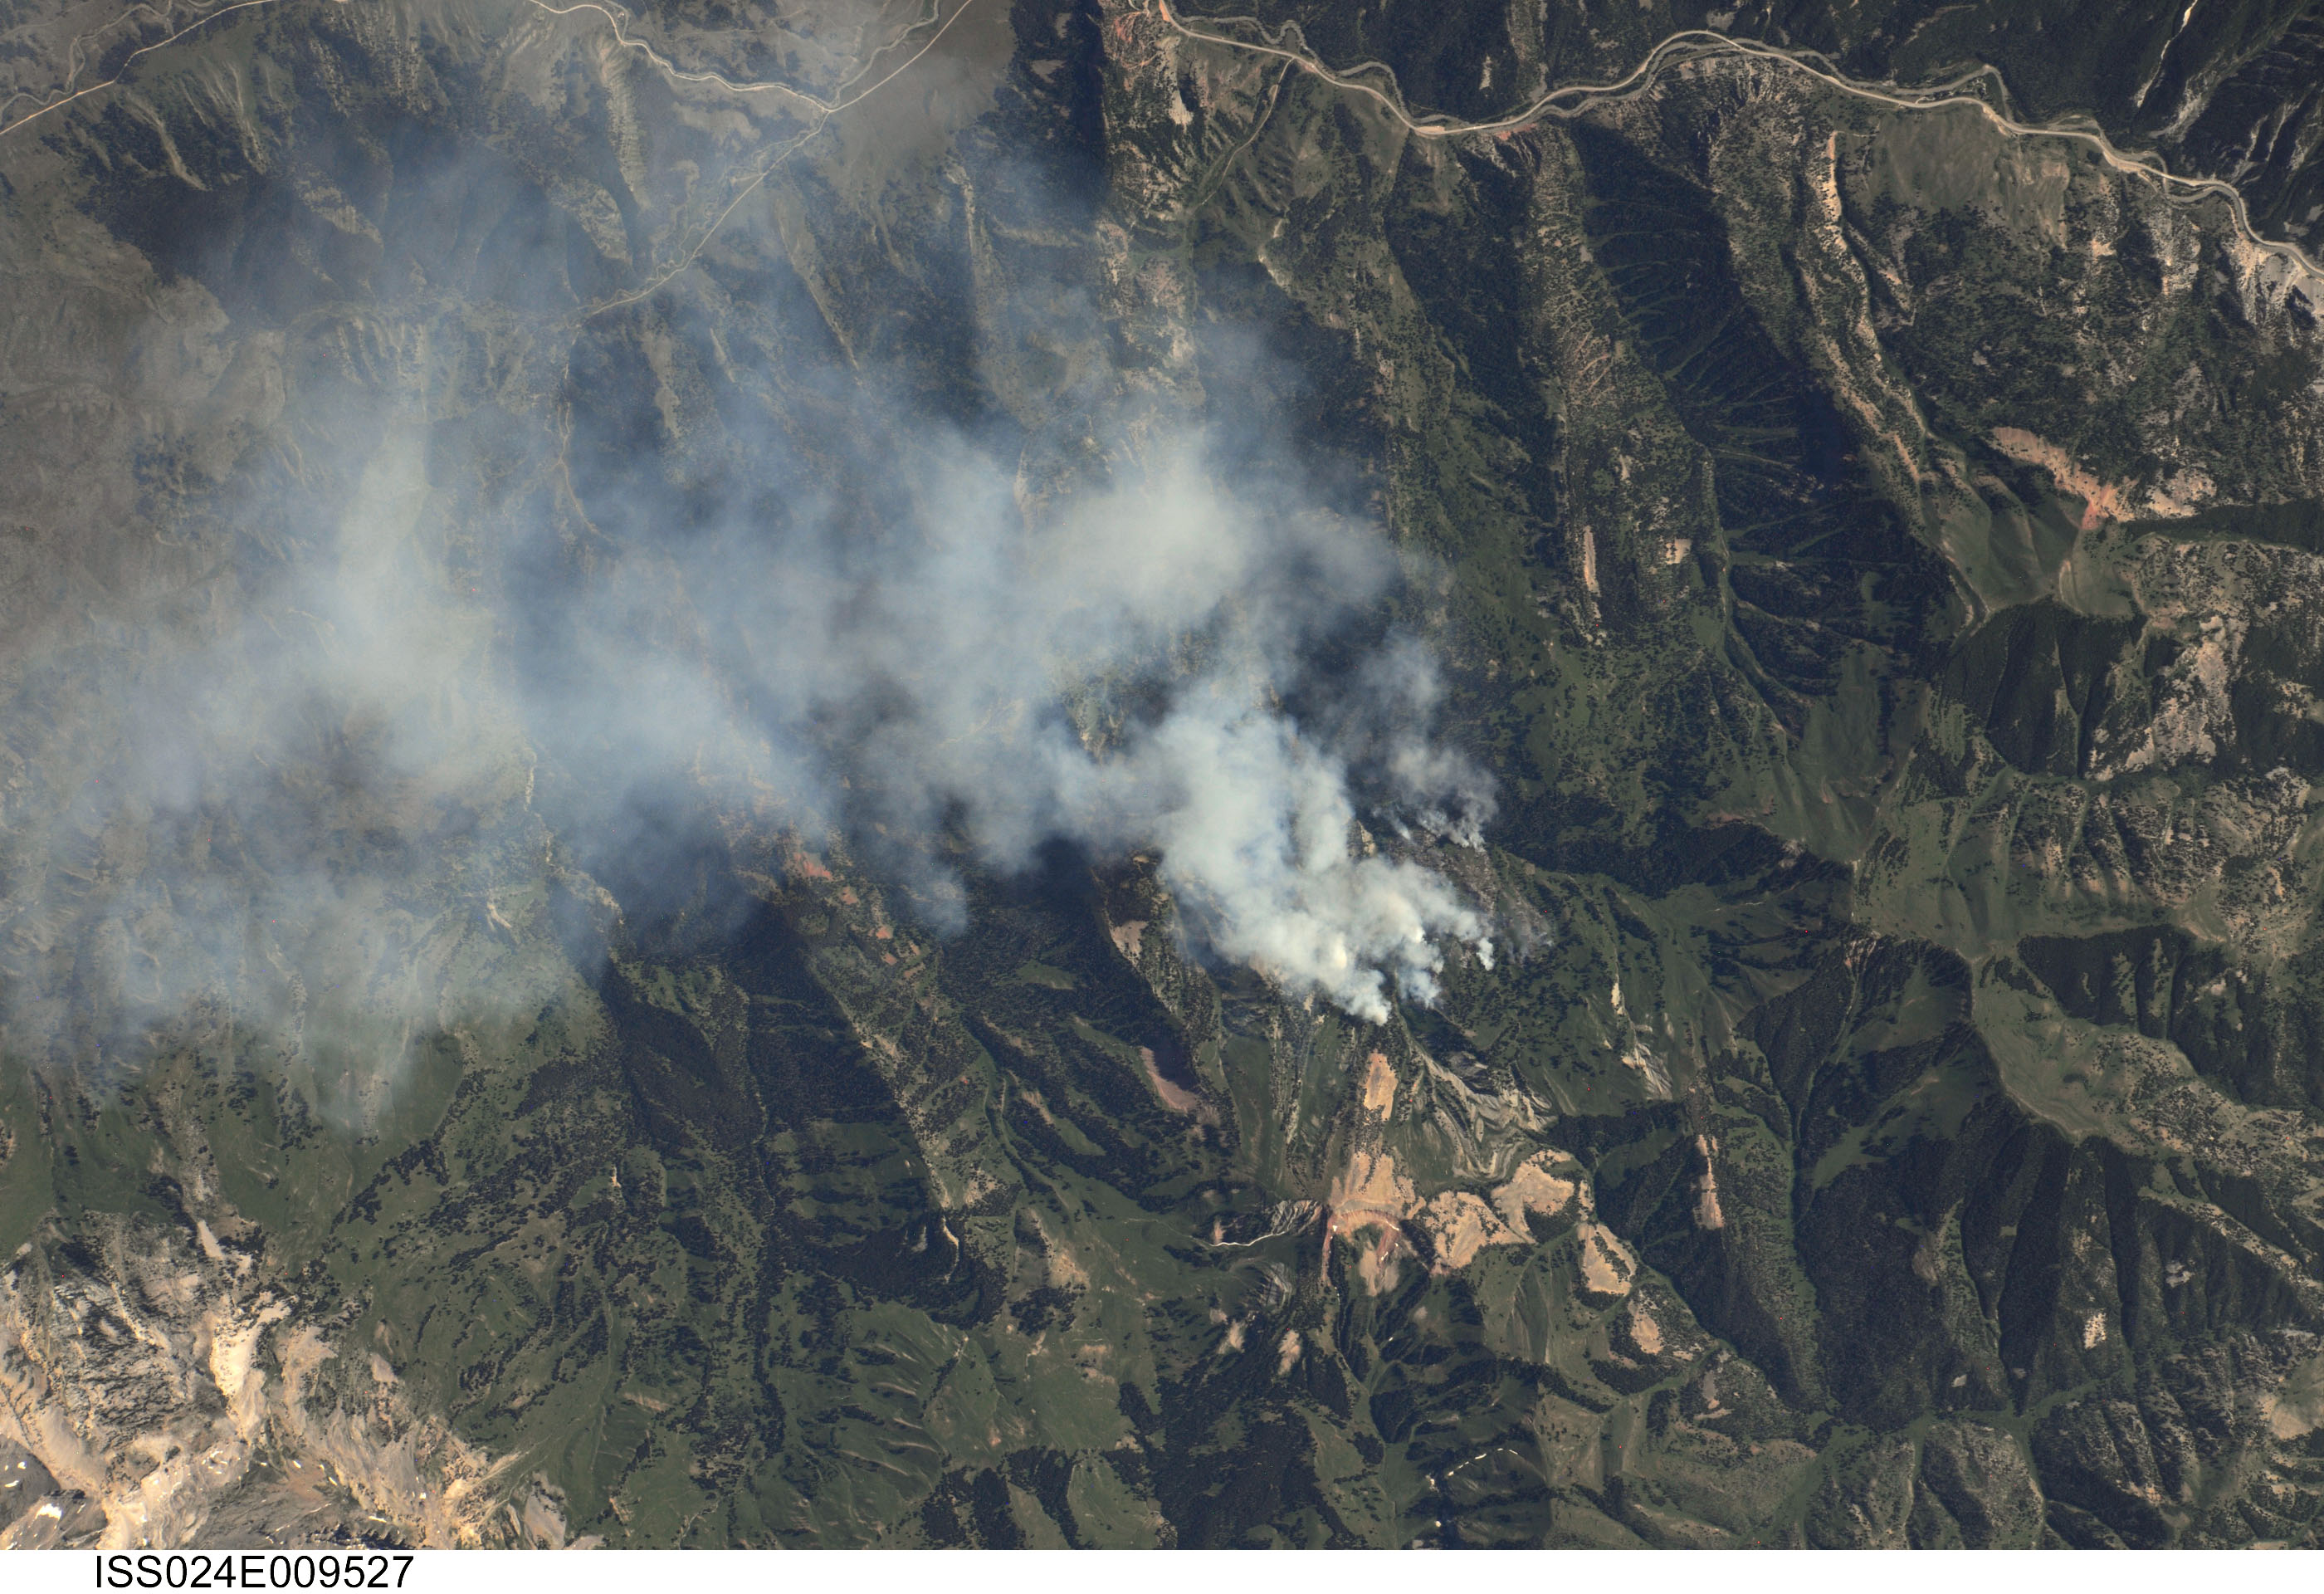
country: USA-WYOMING
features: BULL FIRE, BULL CREEK, CLEARCUTS, TETON NATIONAL FOREST
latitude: 43.3
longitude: -110.6
